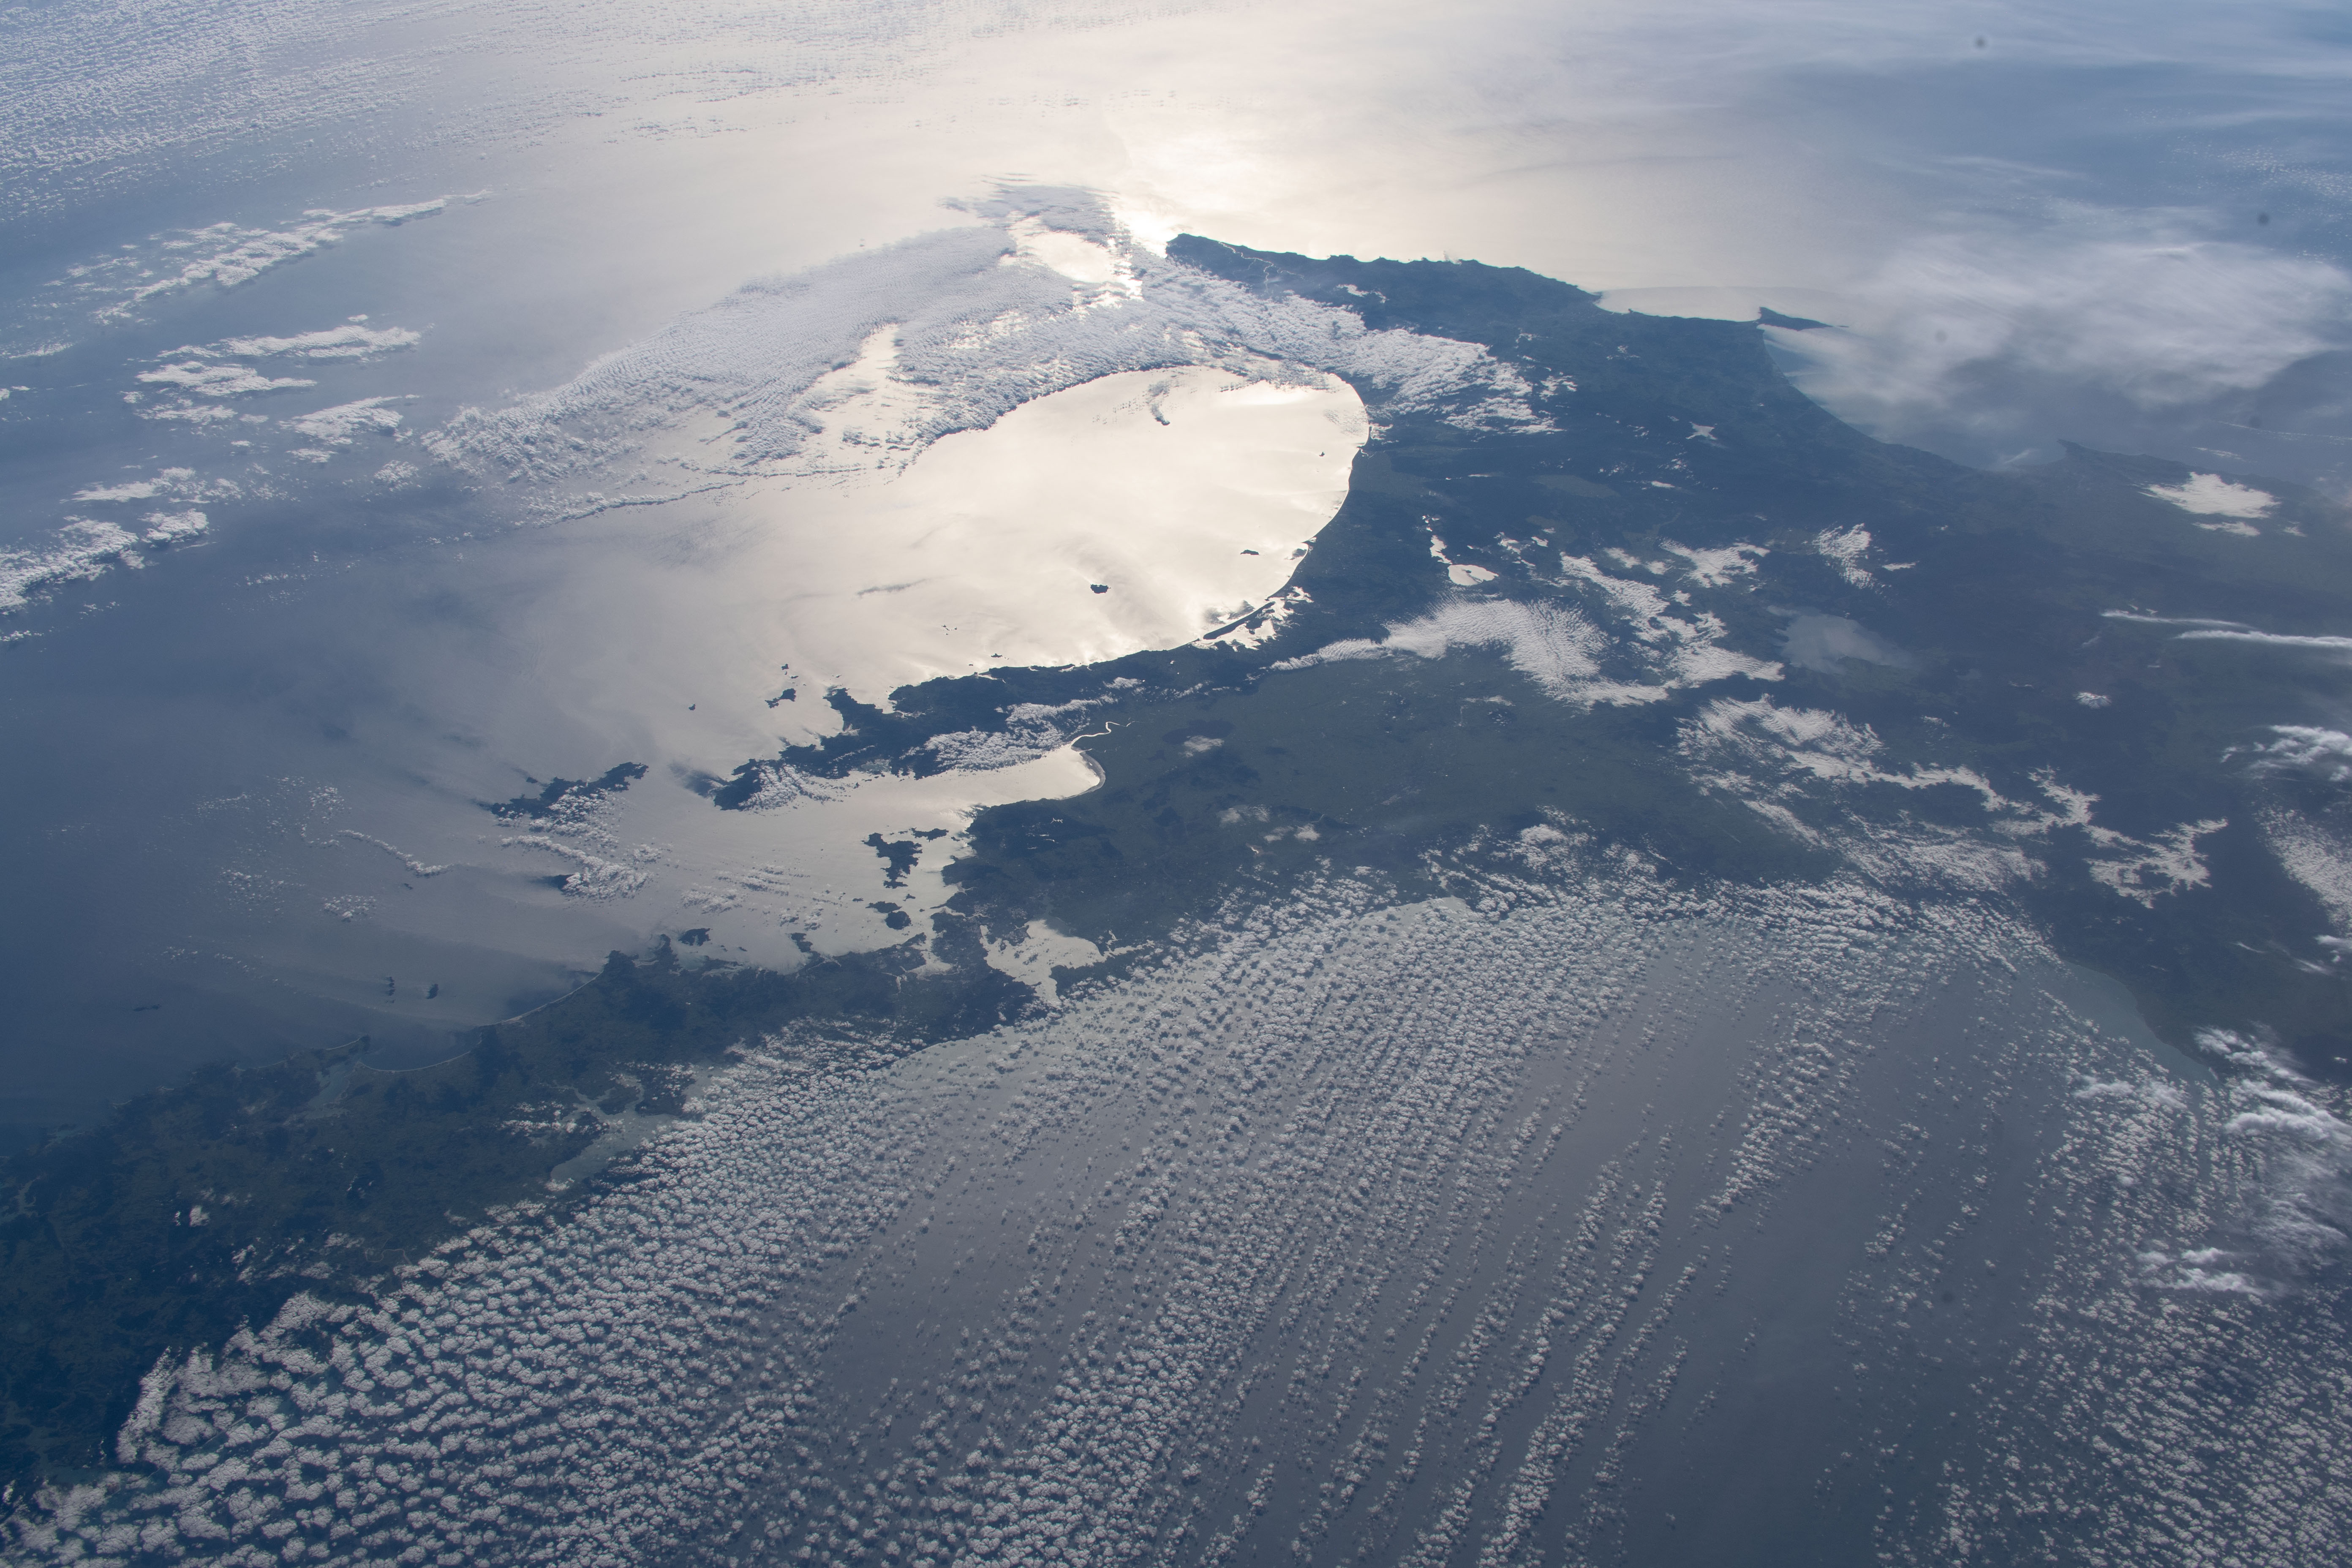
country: NEW ZEALAND-NI
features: NORTH ISLAND
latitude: -37.5
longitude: 175.5
